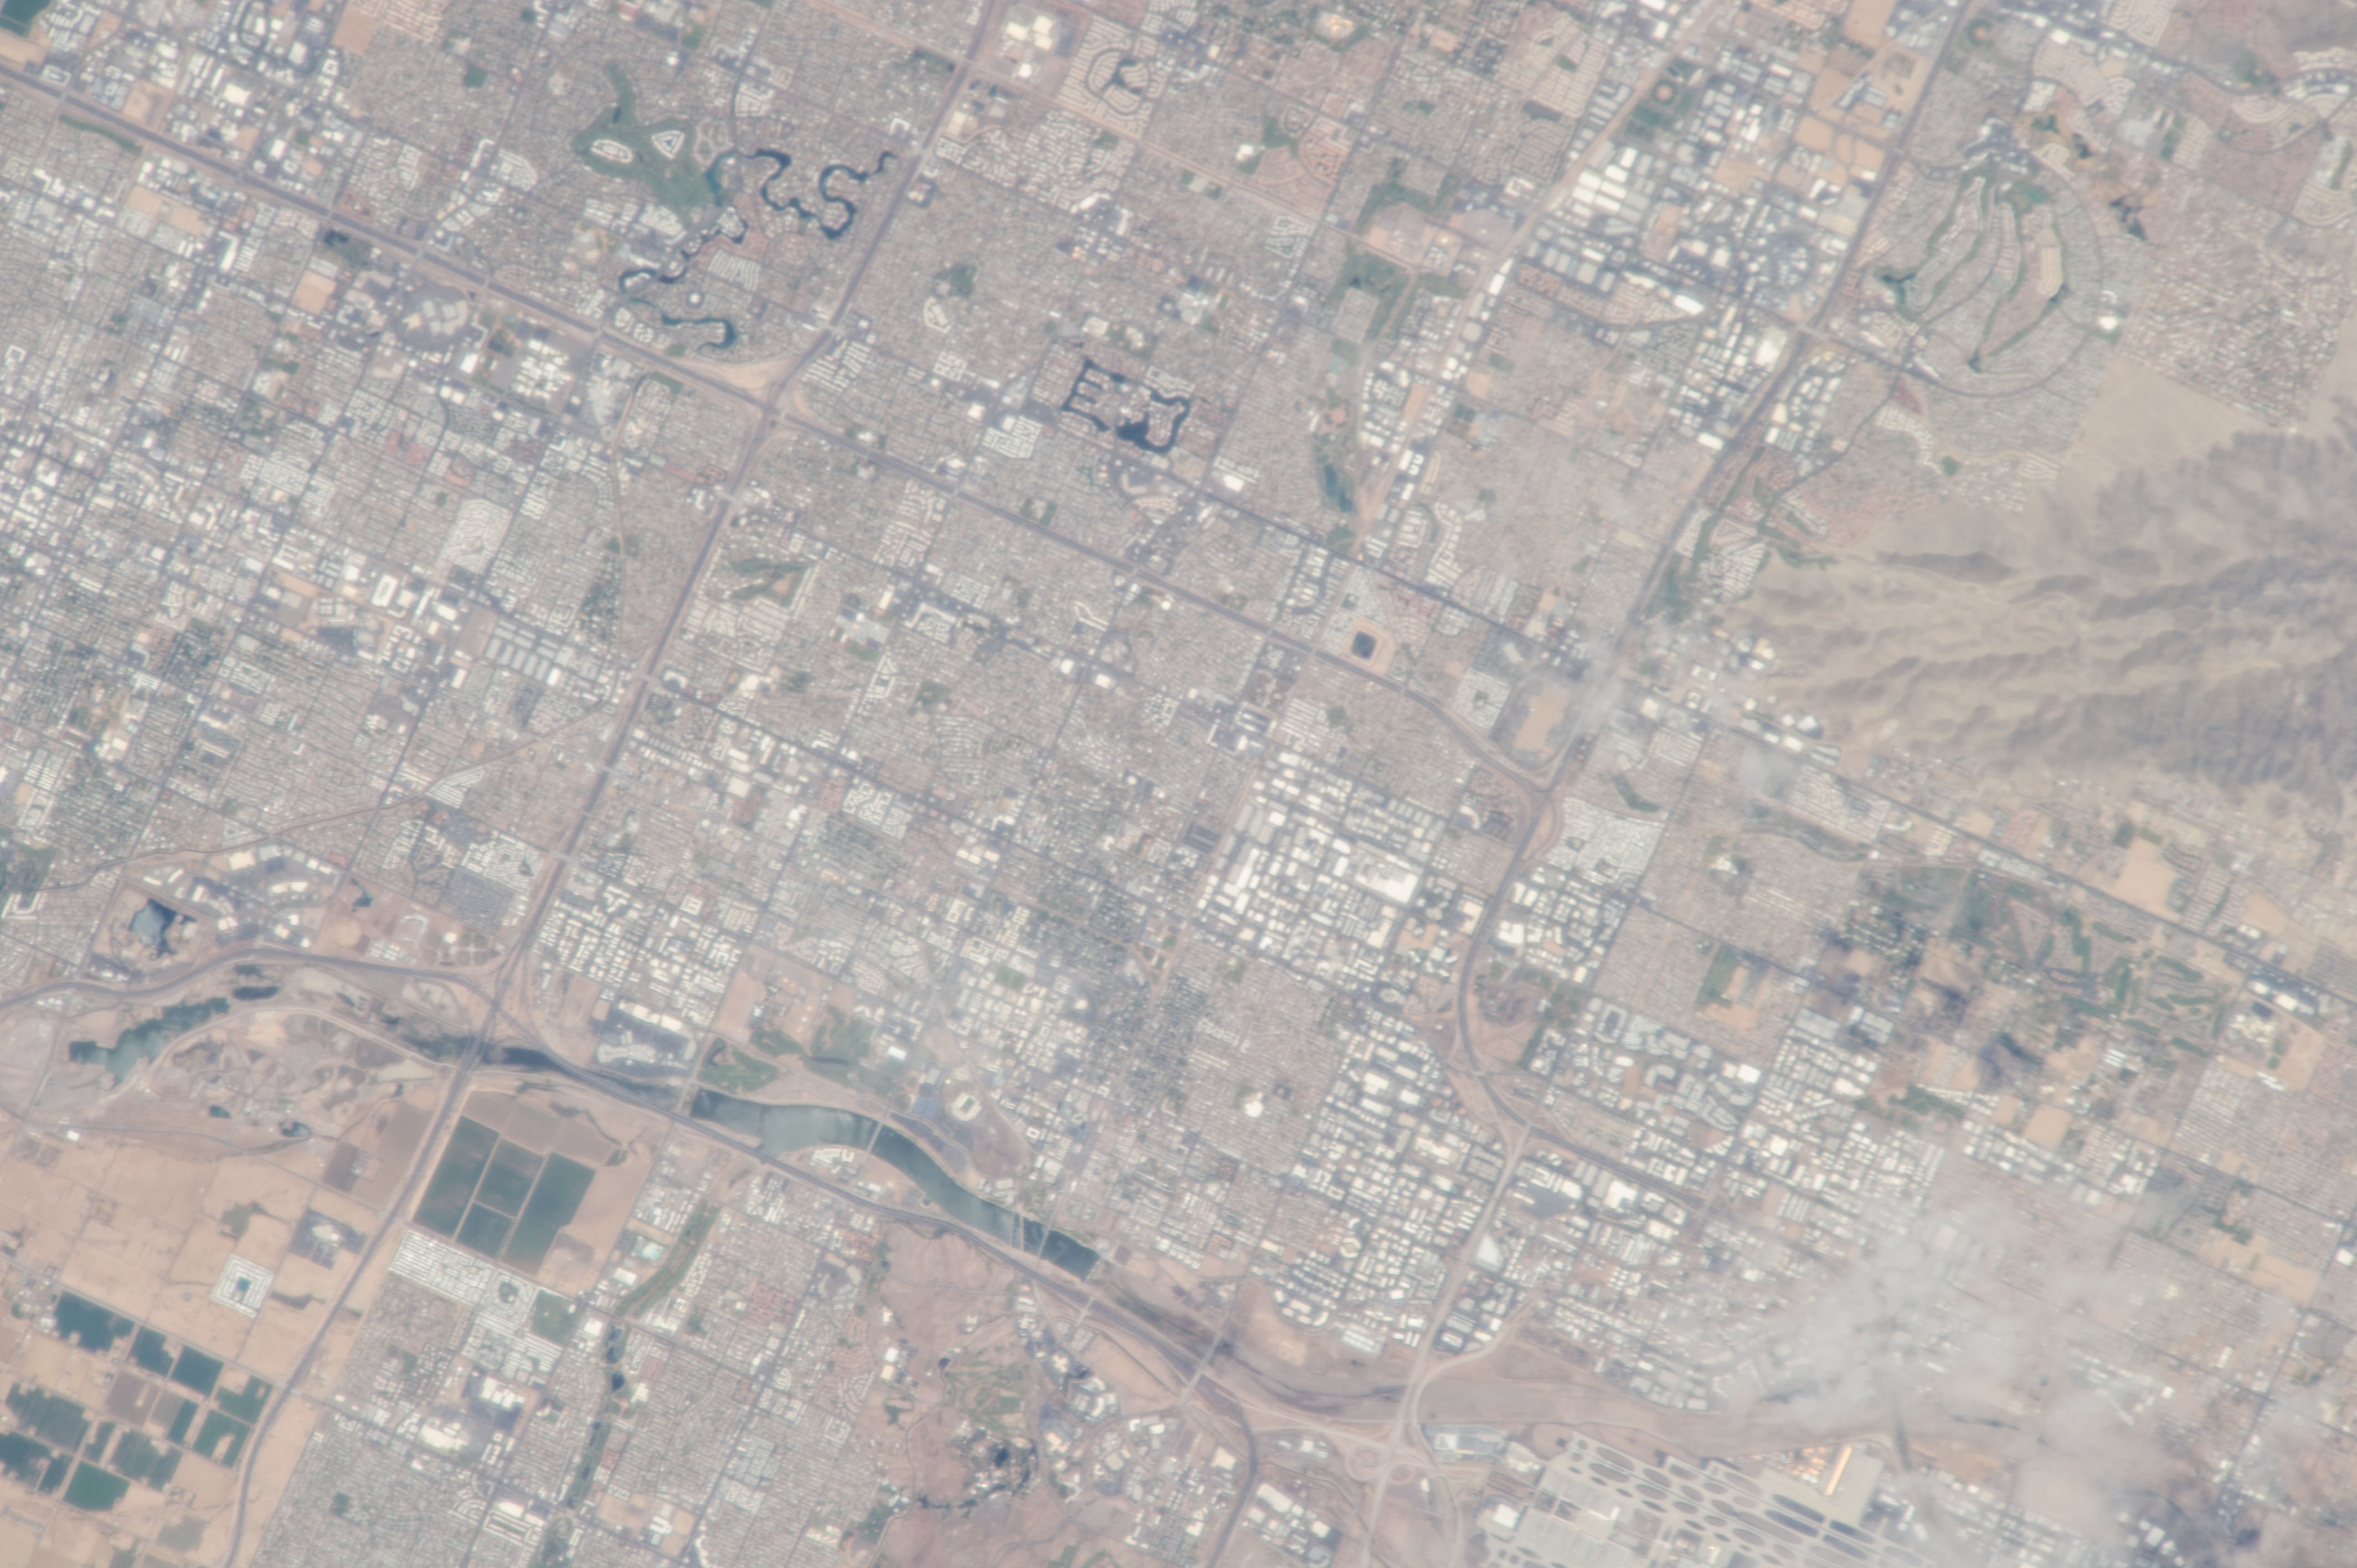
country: USA-ARIZONA
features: CENTER POINT IS IN TEMPE, AZ SOUTH OF ARIZONA STATE UNIVERSITY,TEMPE, ARIZONA, USA,TEMPE, ARIZONA STATE UNIVERSITY, ARIZONA, USA,HAZE, PHOENIX CY., ARIZONA,TEMPLE, ARIZONA MILLS, ARIZONA STATE UNIVERSITY, ARIZONA, TEMPLE CAMPUS, TEMPLE TOWN LAKE,TEMPE AZ, MESA AZ, PHOENIX SKY HARBOR INTERNATIONAL AIRPORT (KPHX), TEMPE TOWN LAKE,TEMPE AZ
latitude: 33.4
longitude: -111.9
